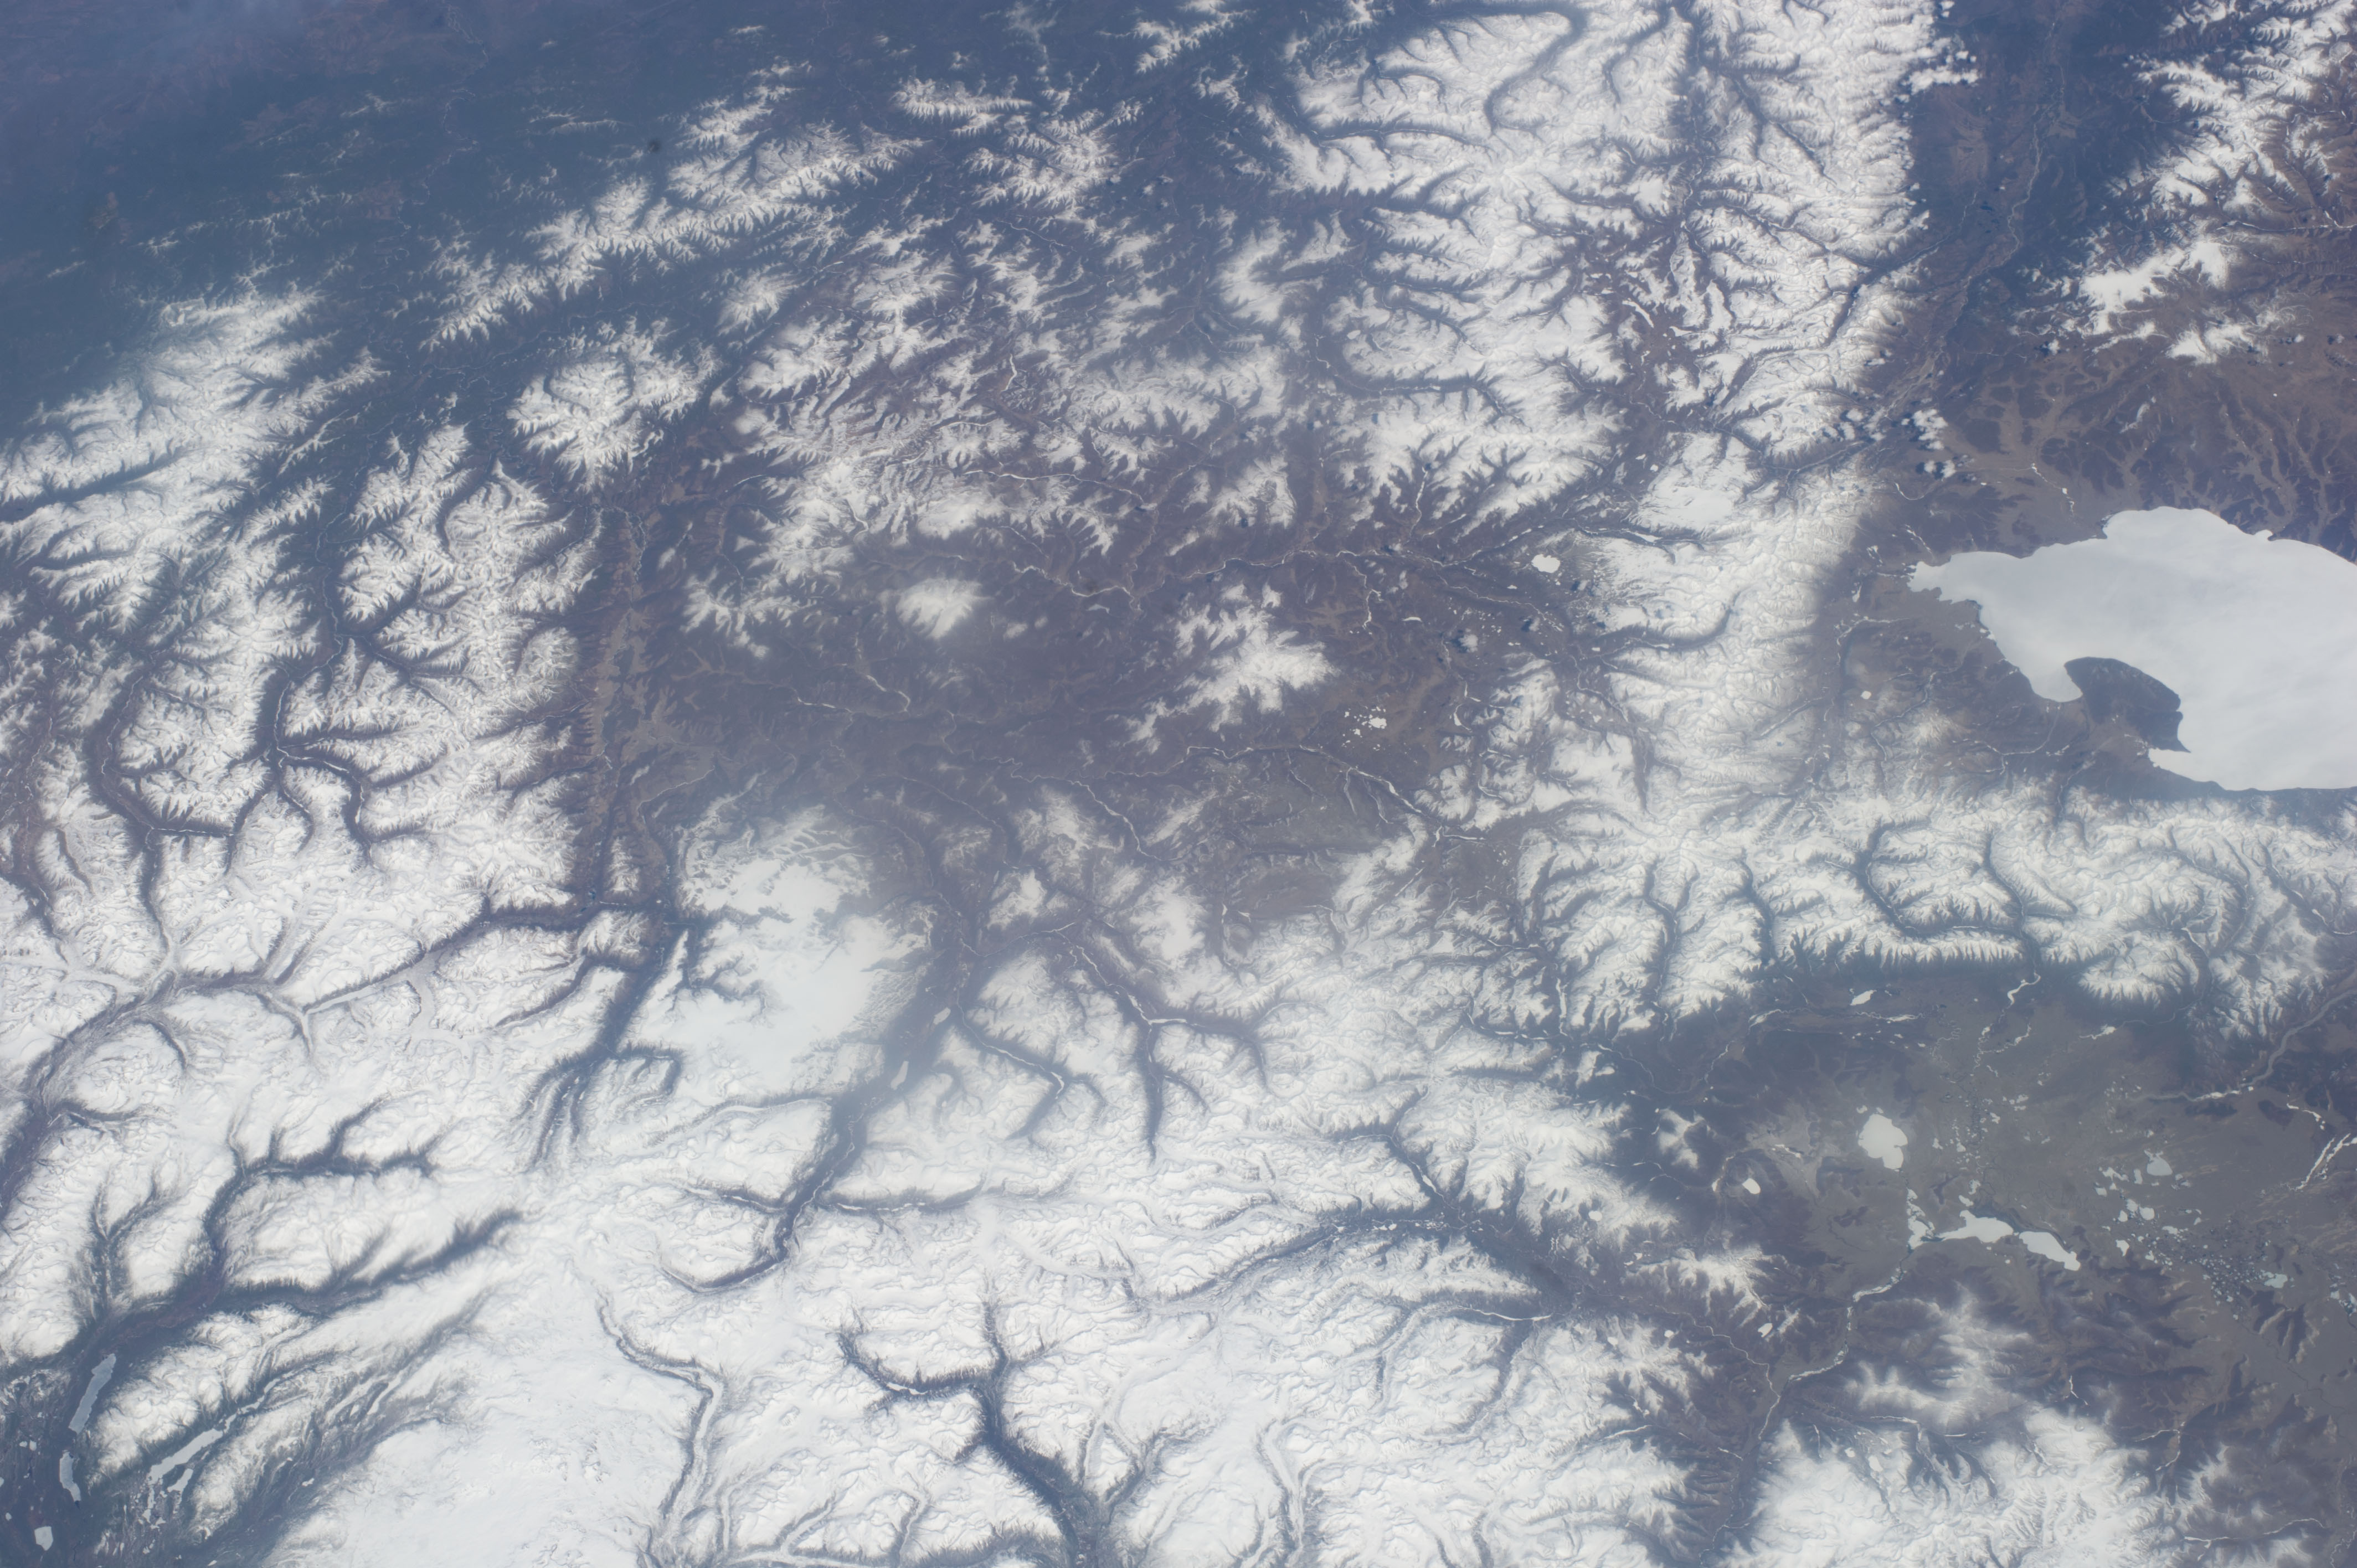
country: RUSSIAN_FEDERATION
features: KHUVSGUL LAKE, GURVANSAIKHAN, MOUNTAINS, SNOW
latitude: 52.2
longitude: 99.9
